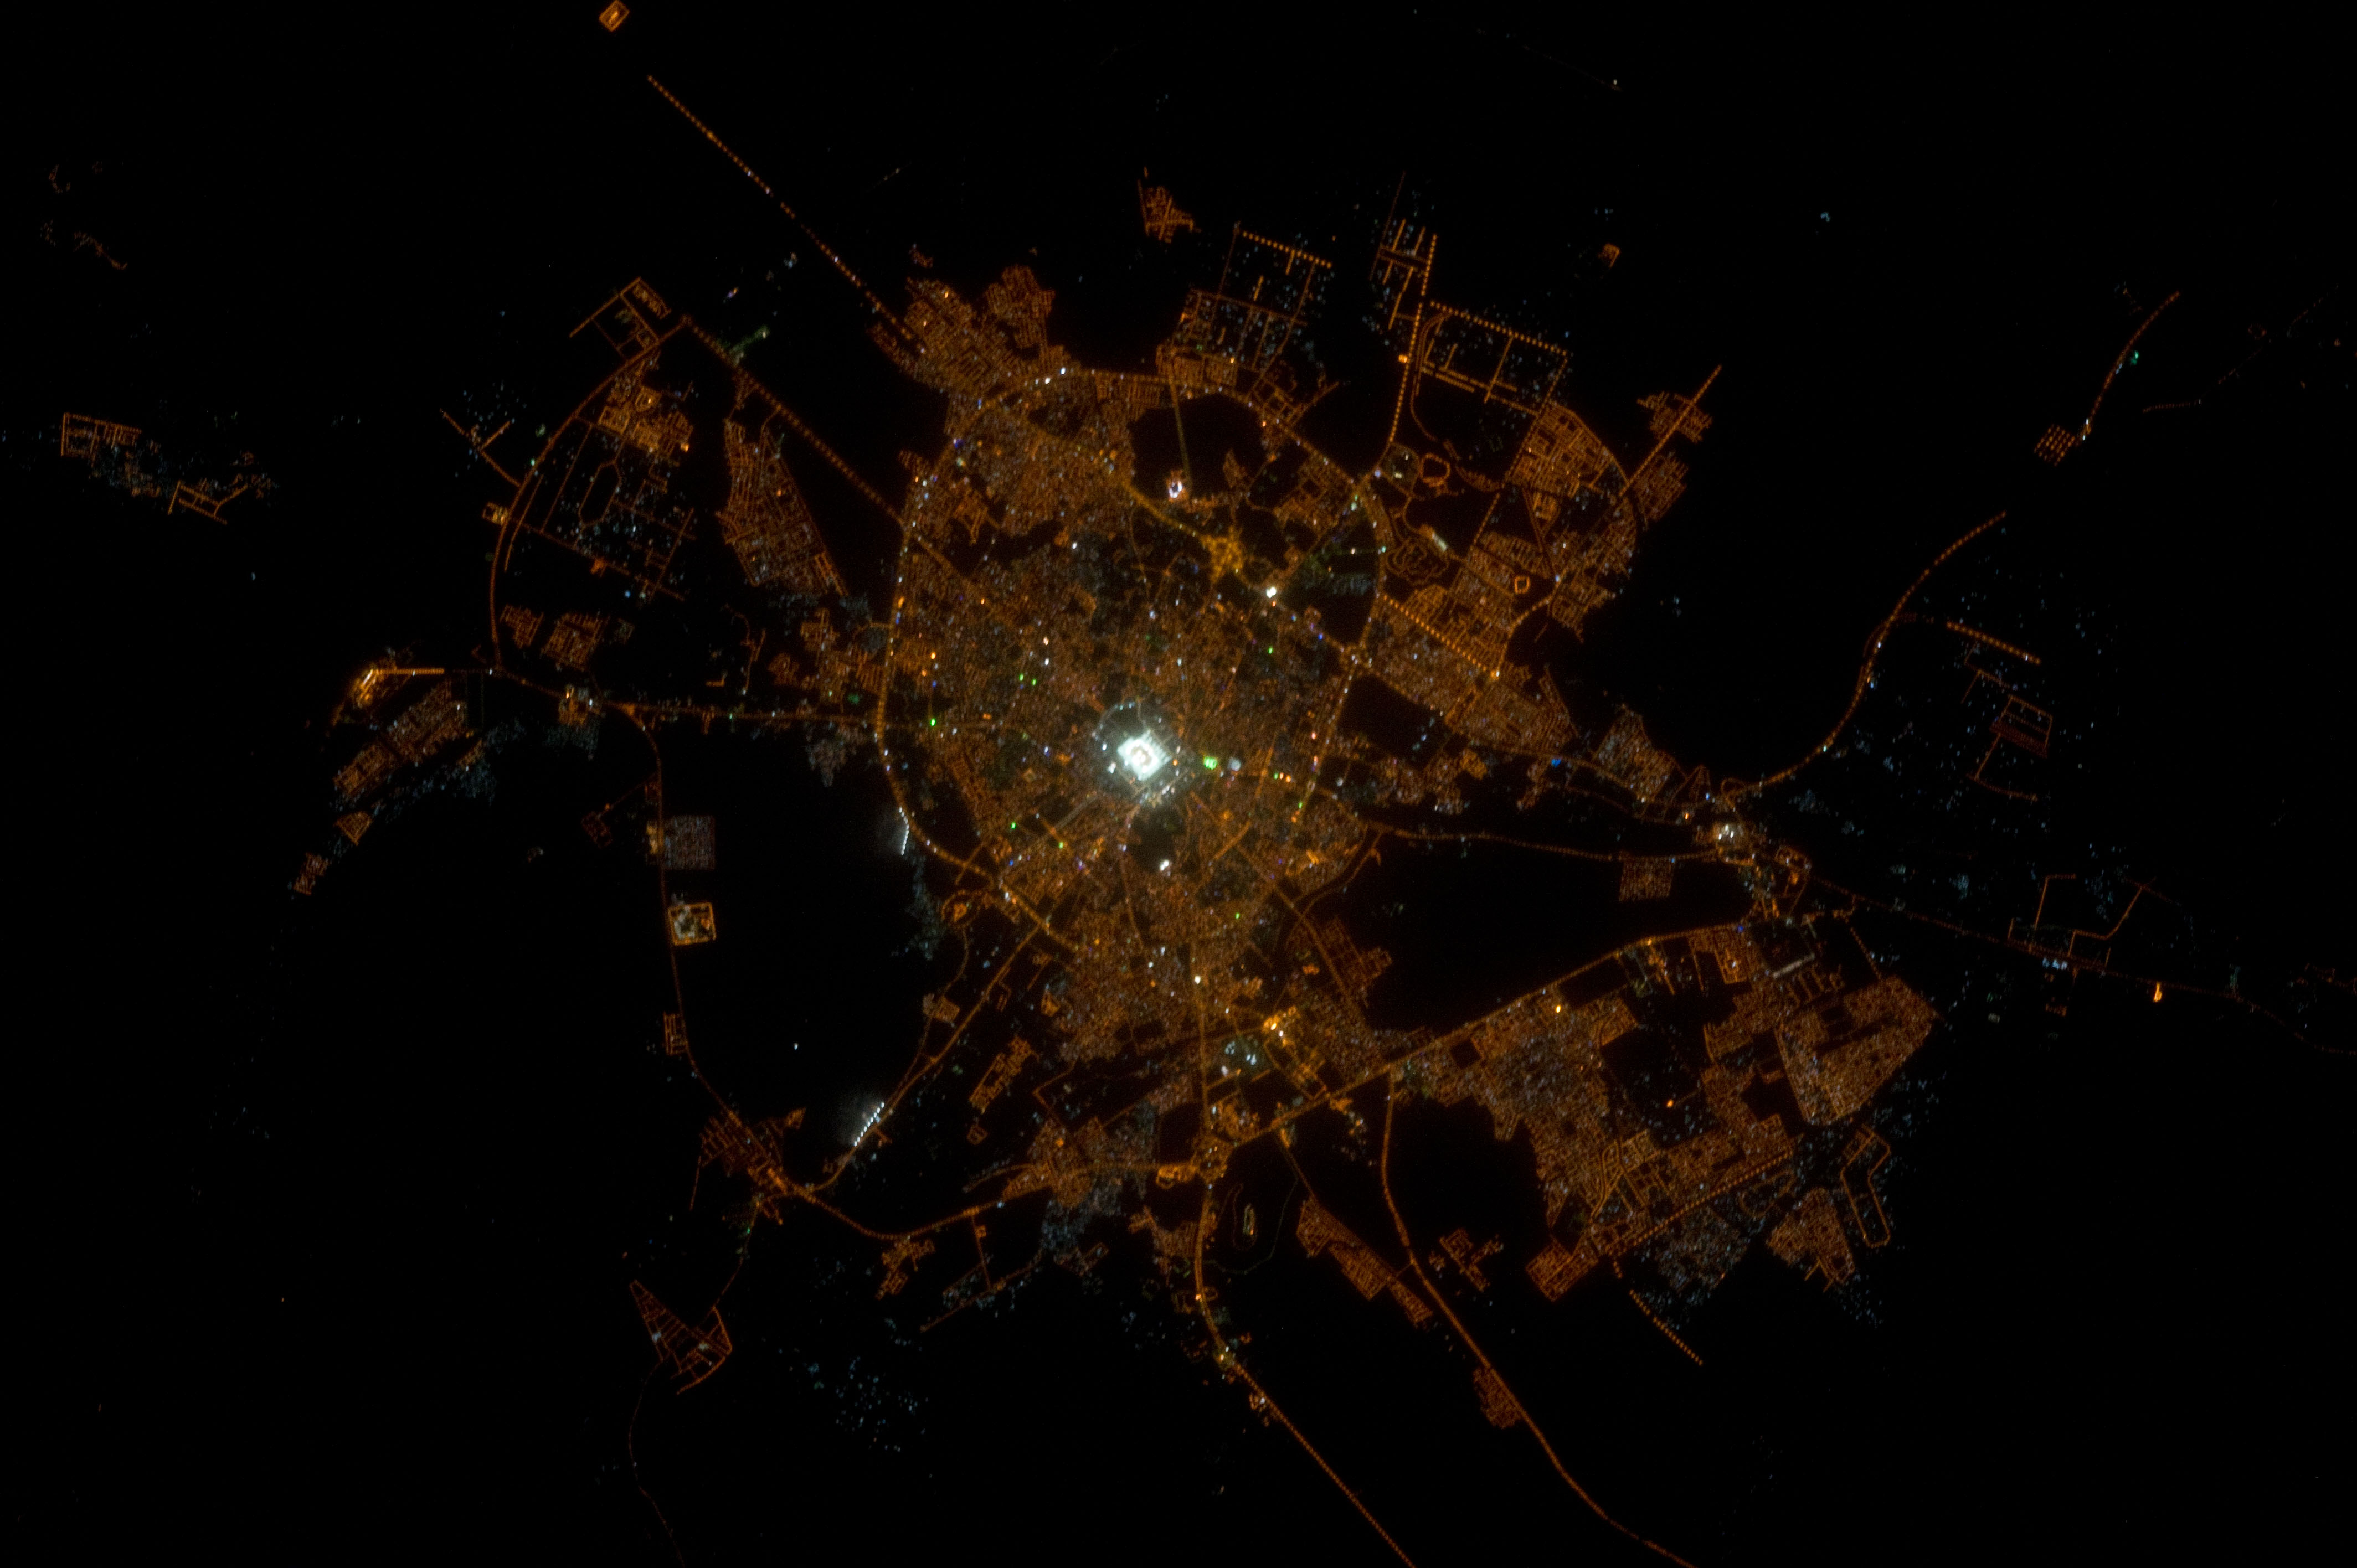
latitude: 24.5
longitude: 39.6
